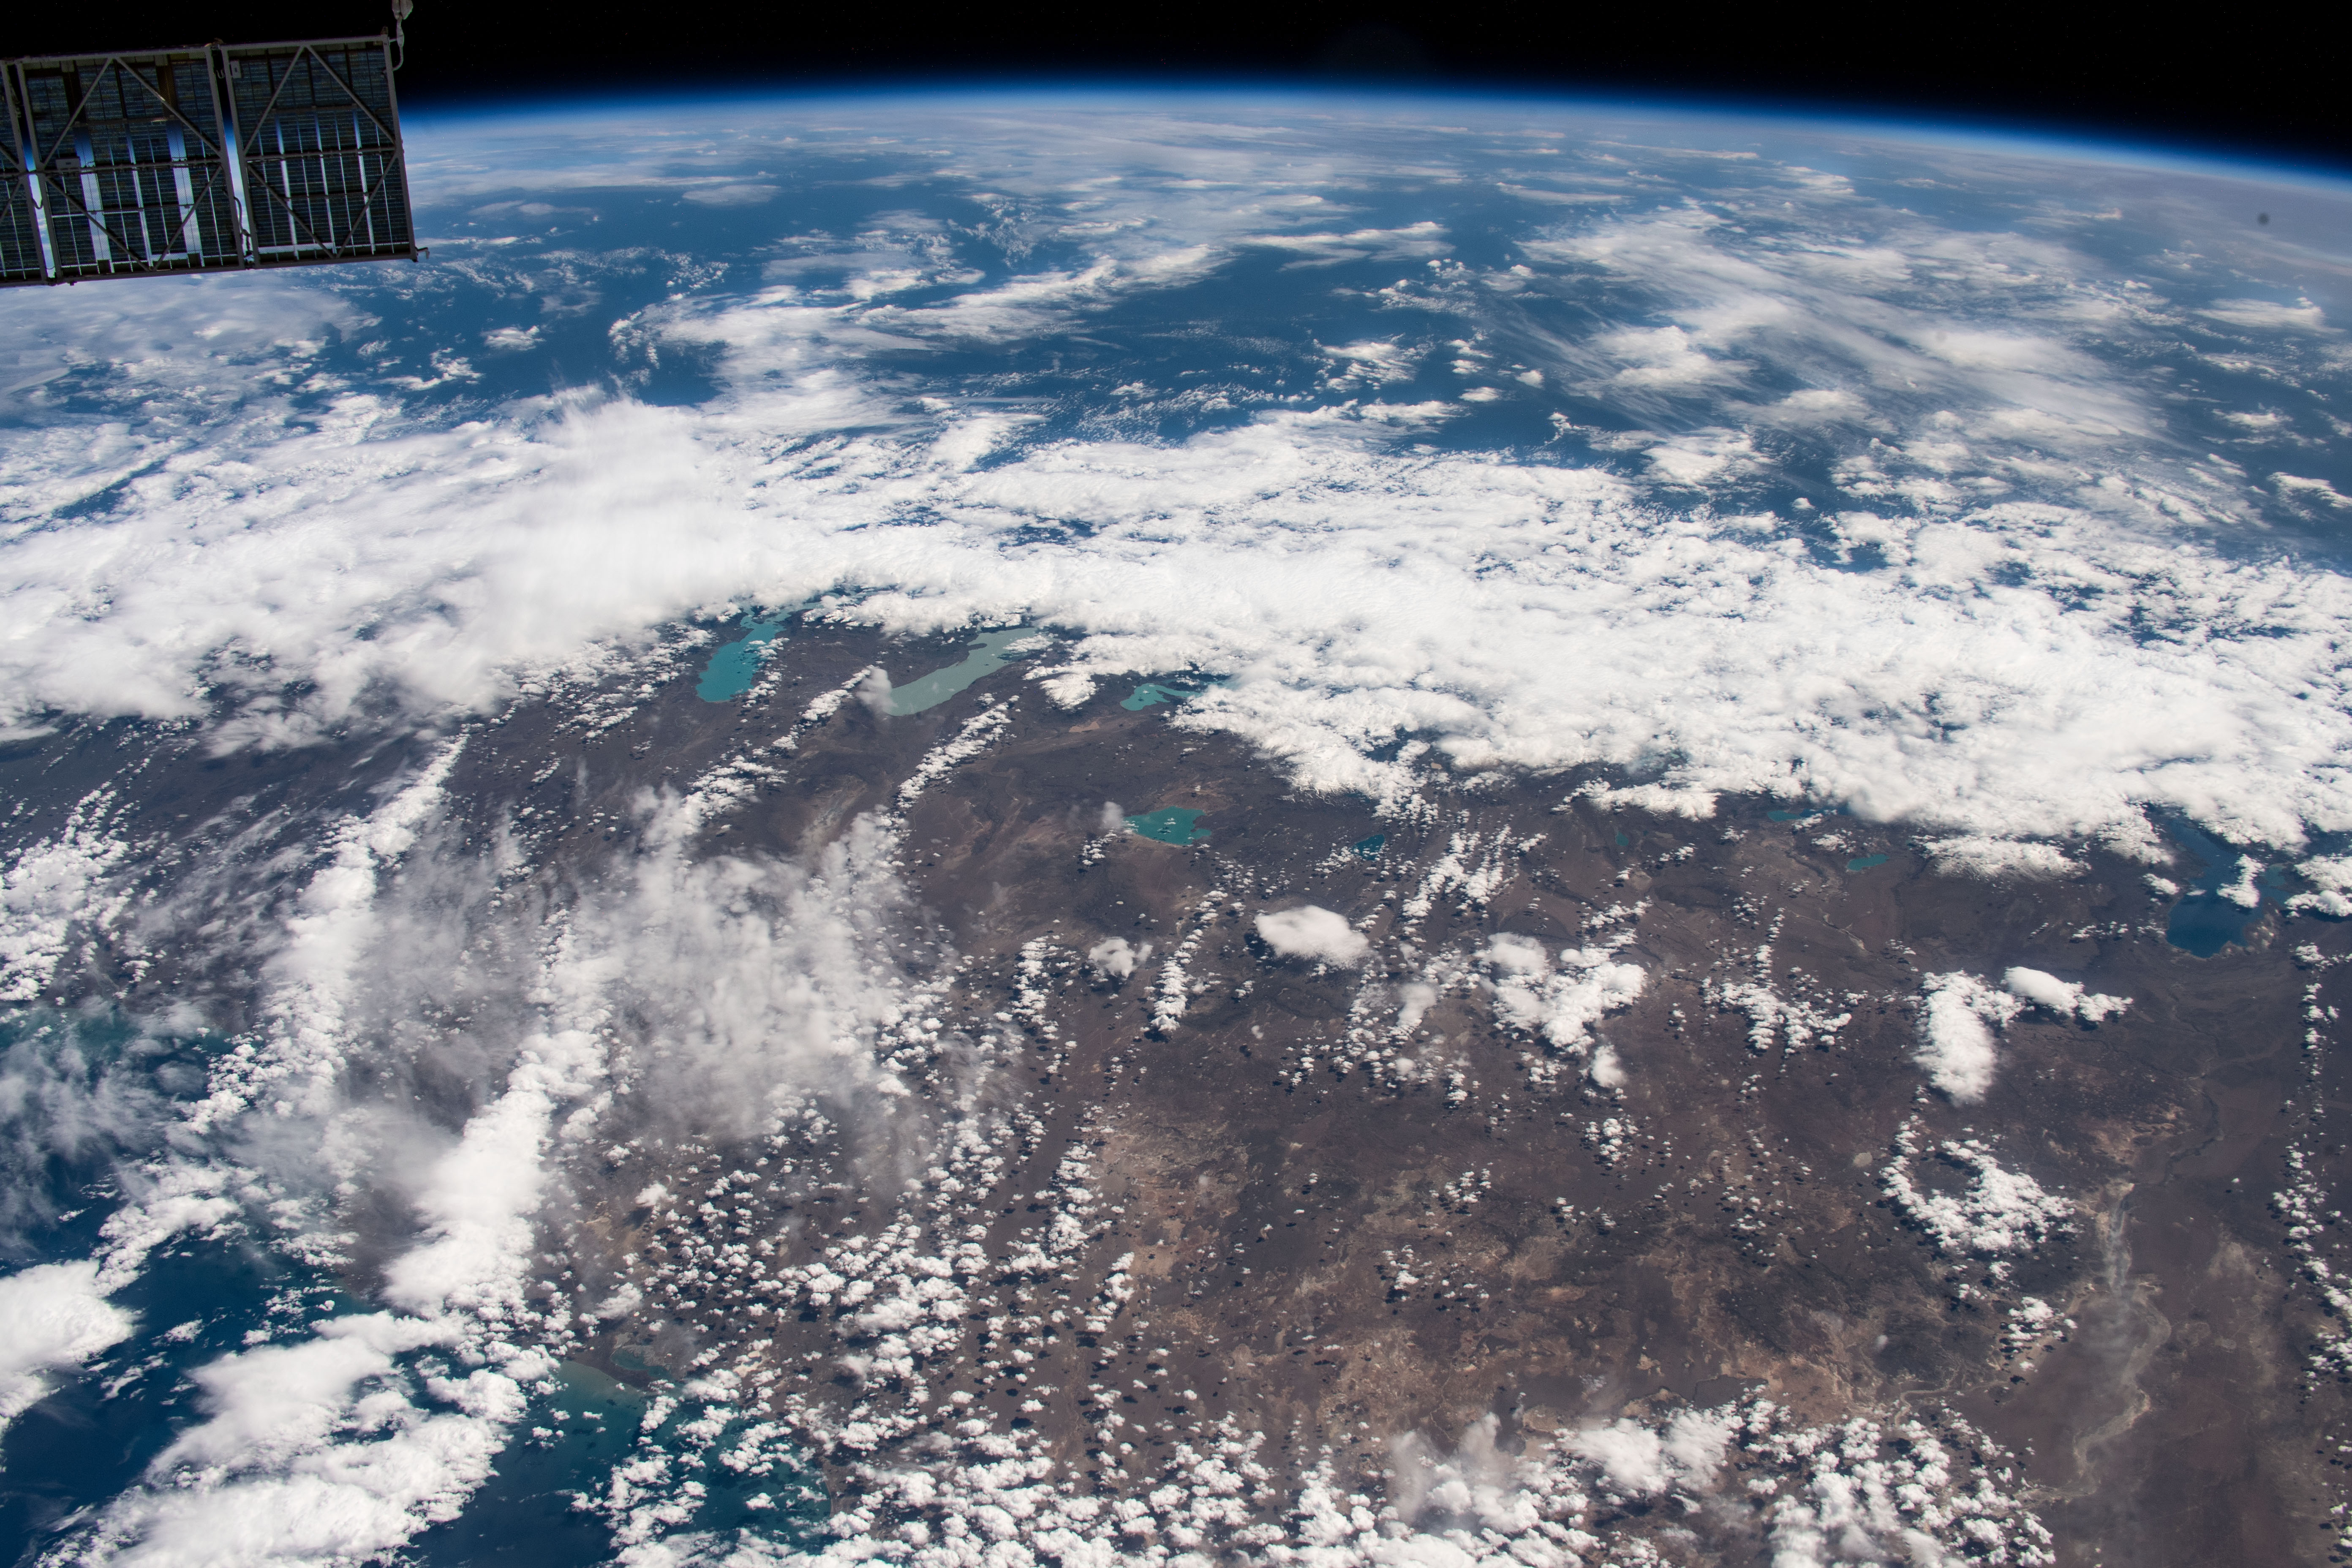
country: ARGENTINA
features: ARGENTINO LAKE, VIEDMA LAKE, O'HIGGINS/SAN MARTIN LAKE, CARDIEL LAKE, SOUTHERN PATAGONIA ICEFIELDS
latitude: -49.0
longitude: -71.0
